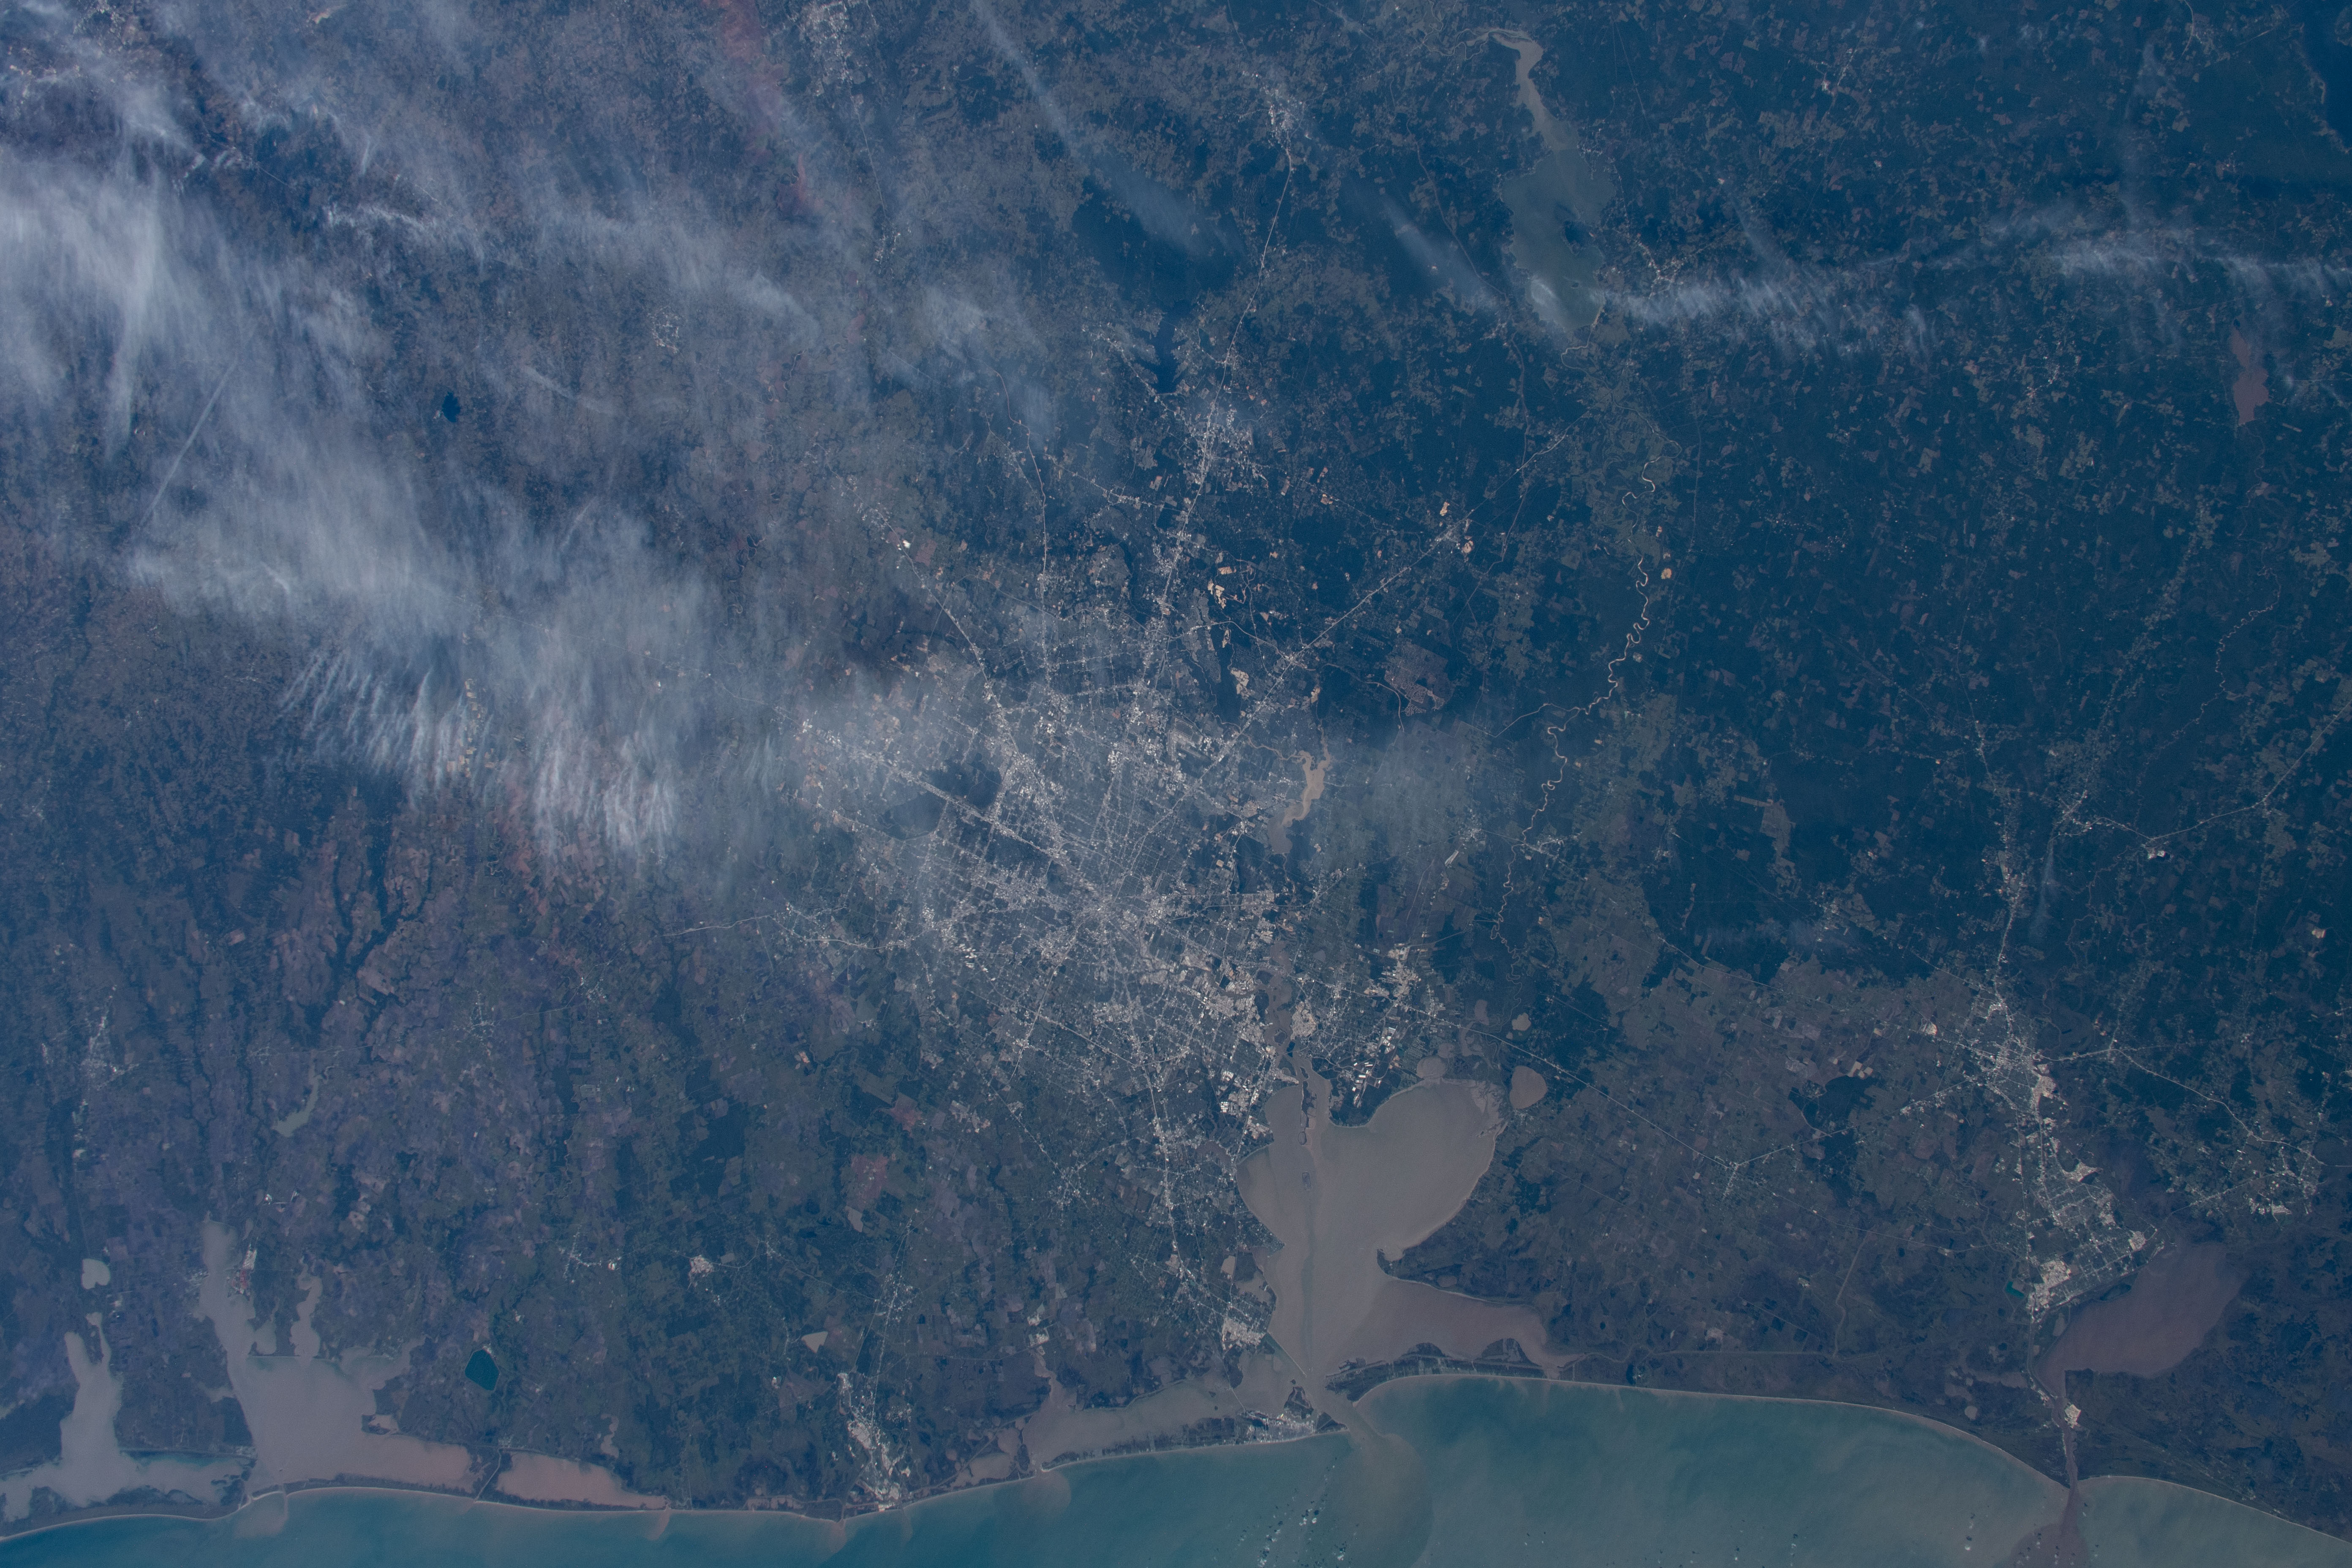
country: USA-TEXAS
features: HOUSTON, GALVESTON BAY, GALVESTON ISLAND
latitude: 30.0
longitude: -95.0
